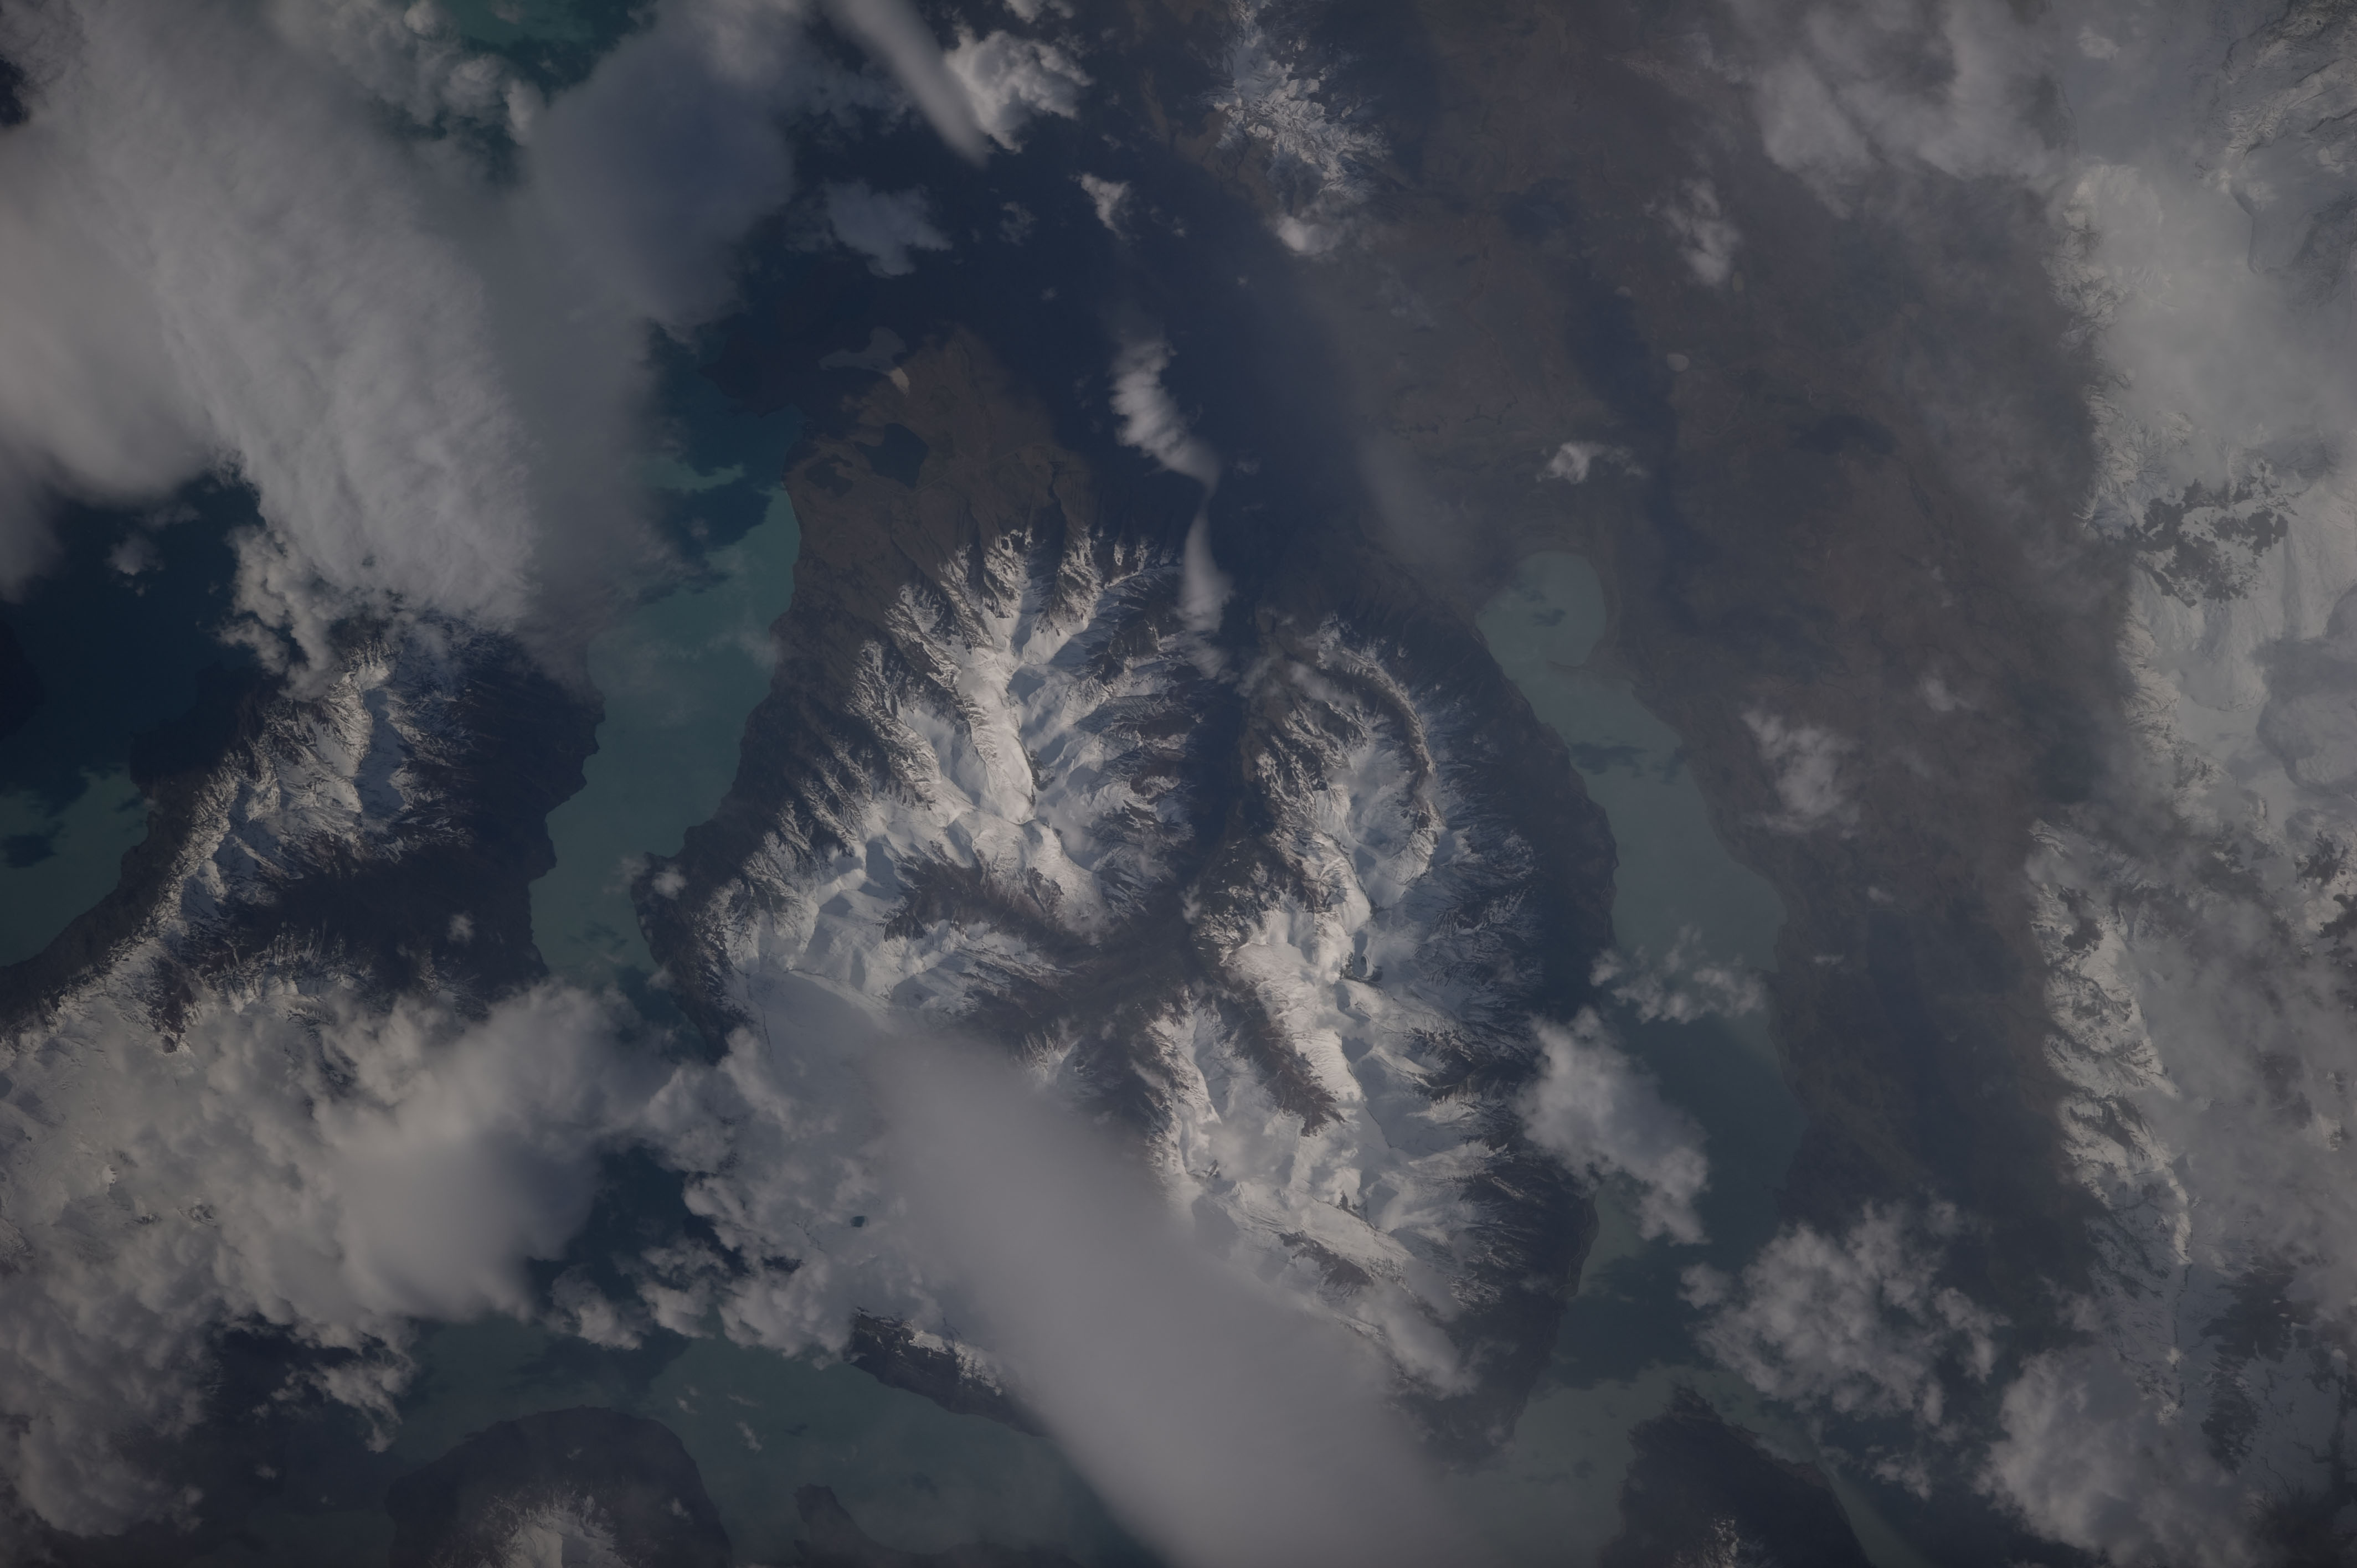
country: ARGENTINA
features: L. ARGENTINO, SNOWY ANDES FOOTHILLS
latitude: -50.4
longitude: -72.8
